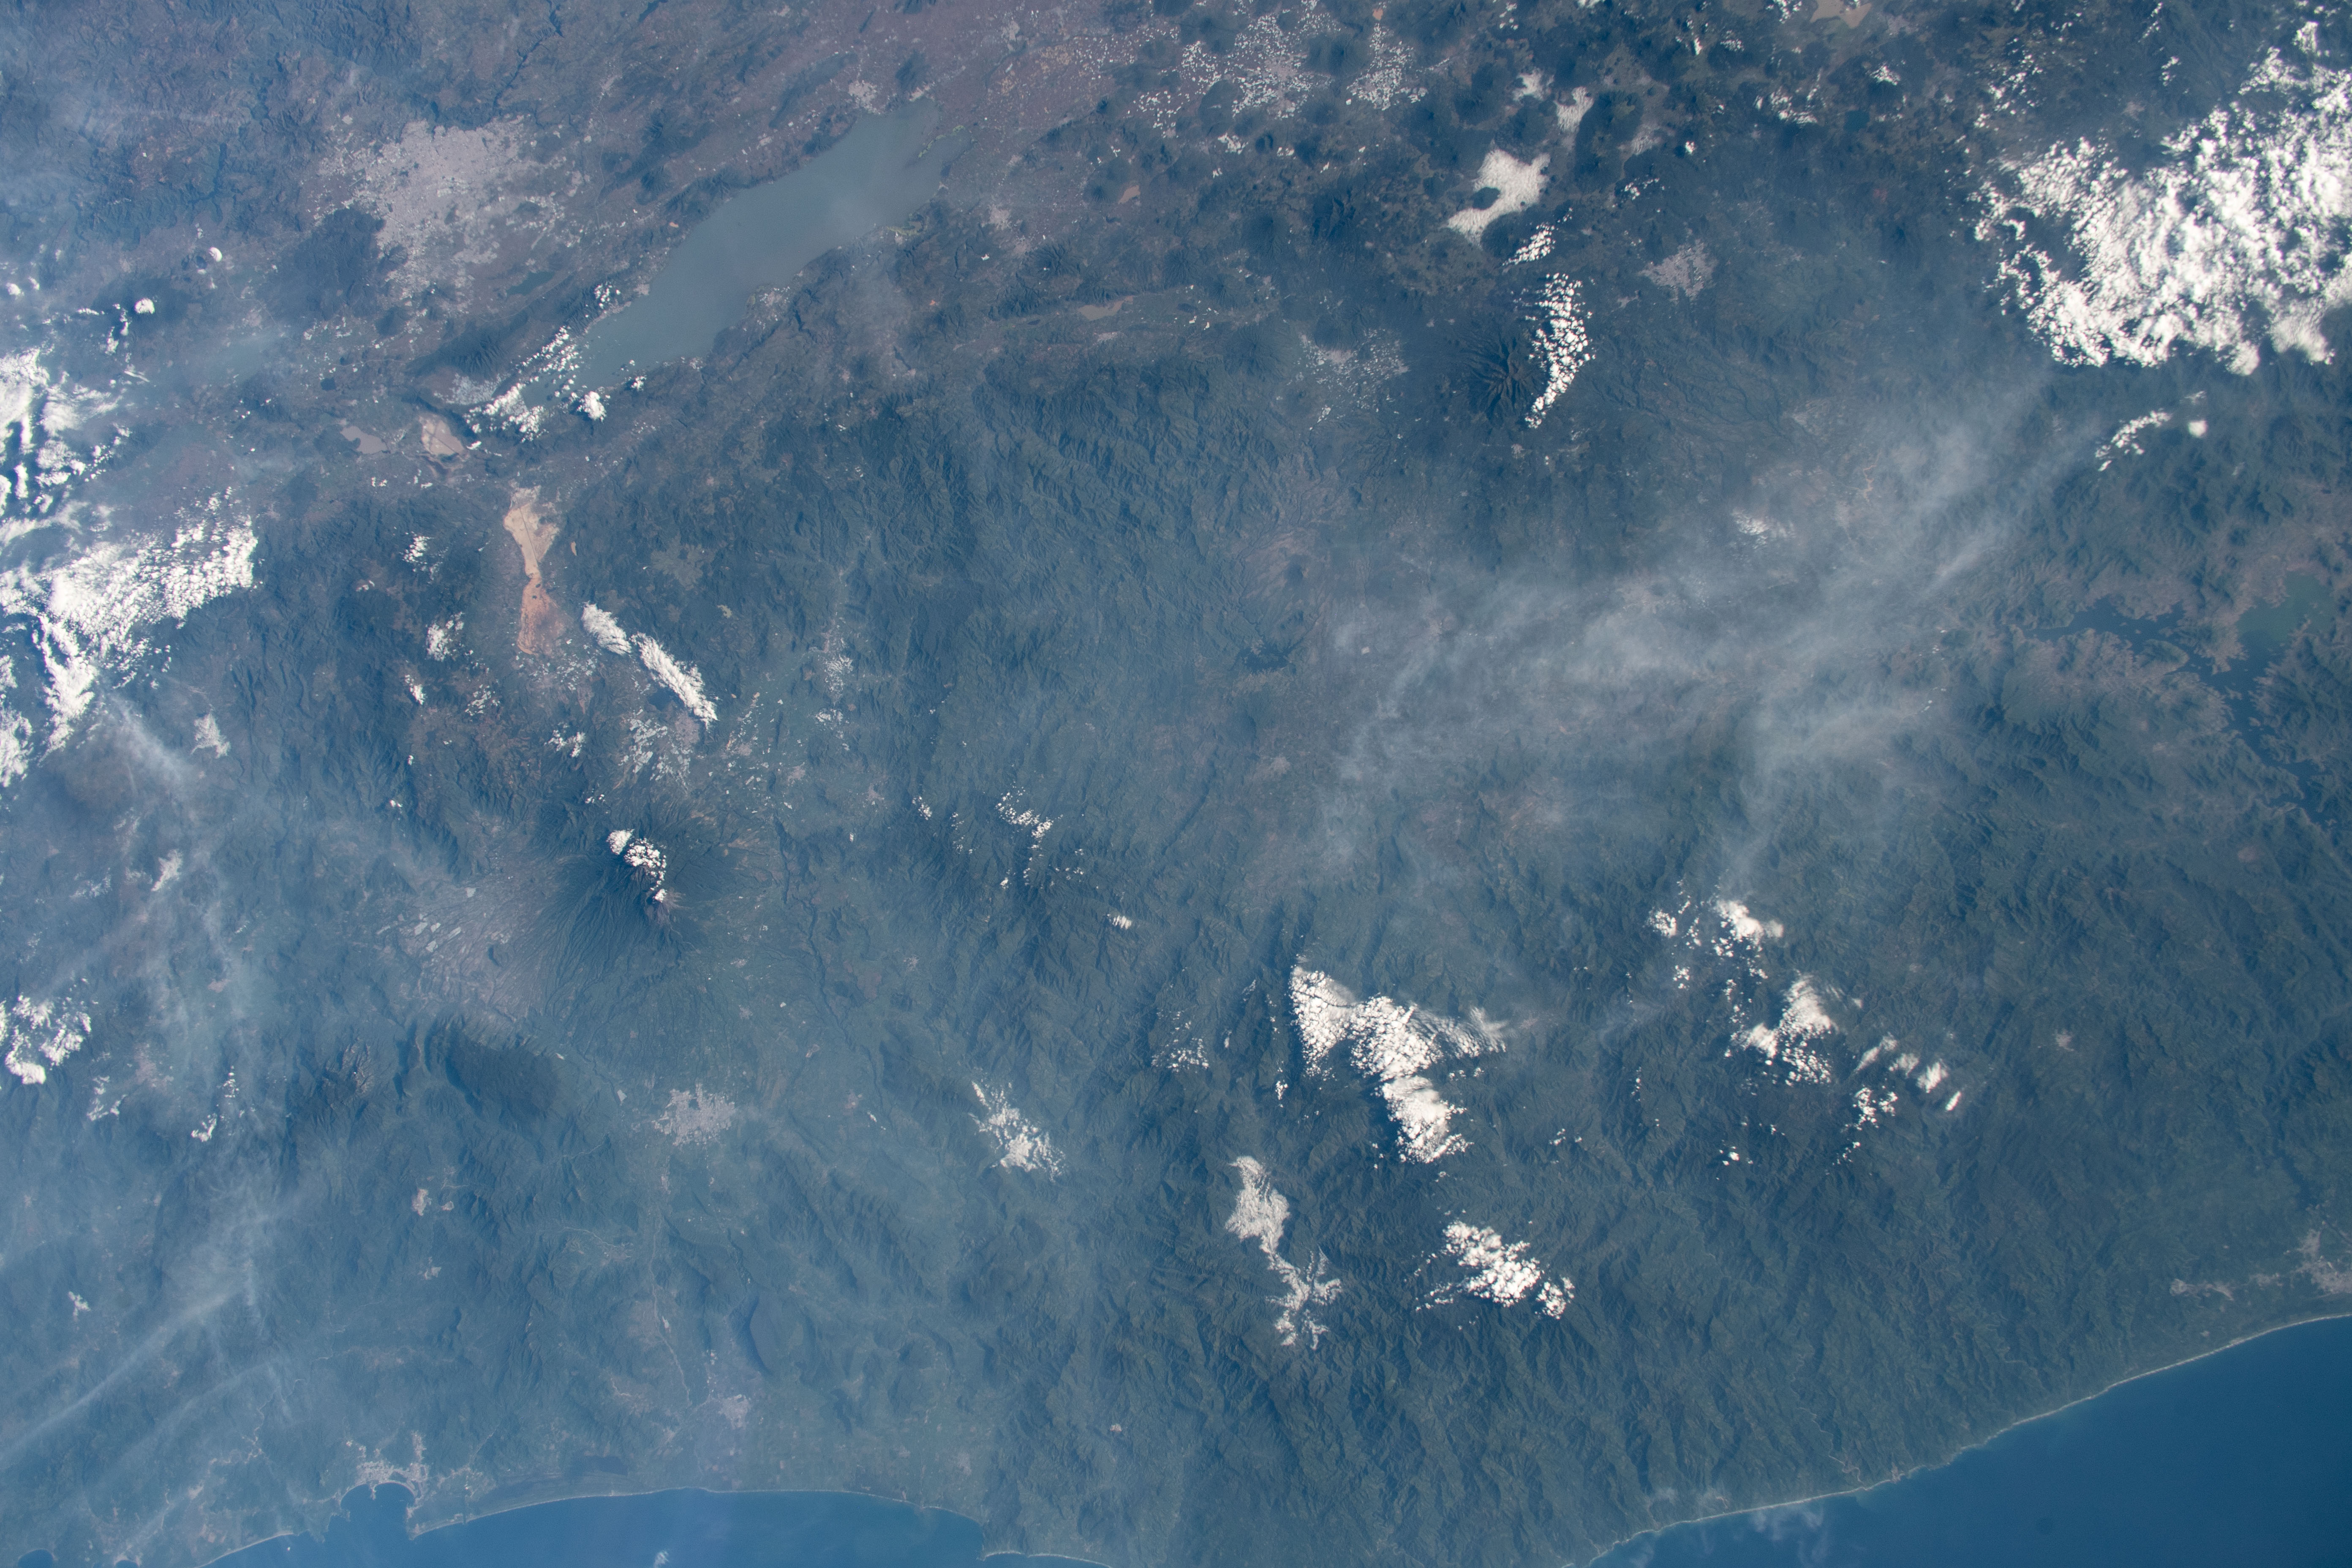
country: MEXICO
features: INFIERNILLO LAKE, LAGUNA DE CHAPALA, CERRO LAS CONCHAS
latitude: 19.5
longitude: -103.0
